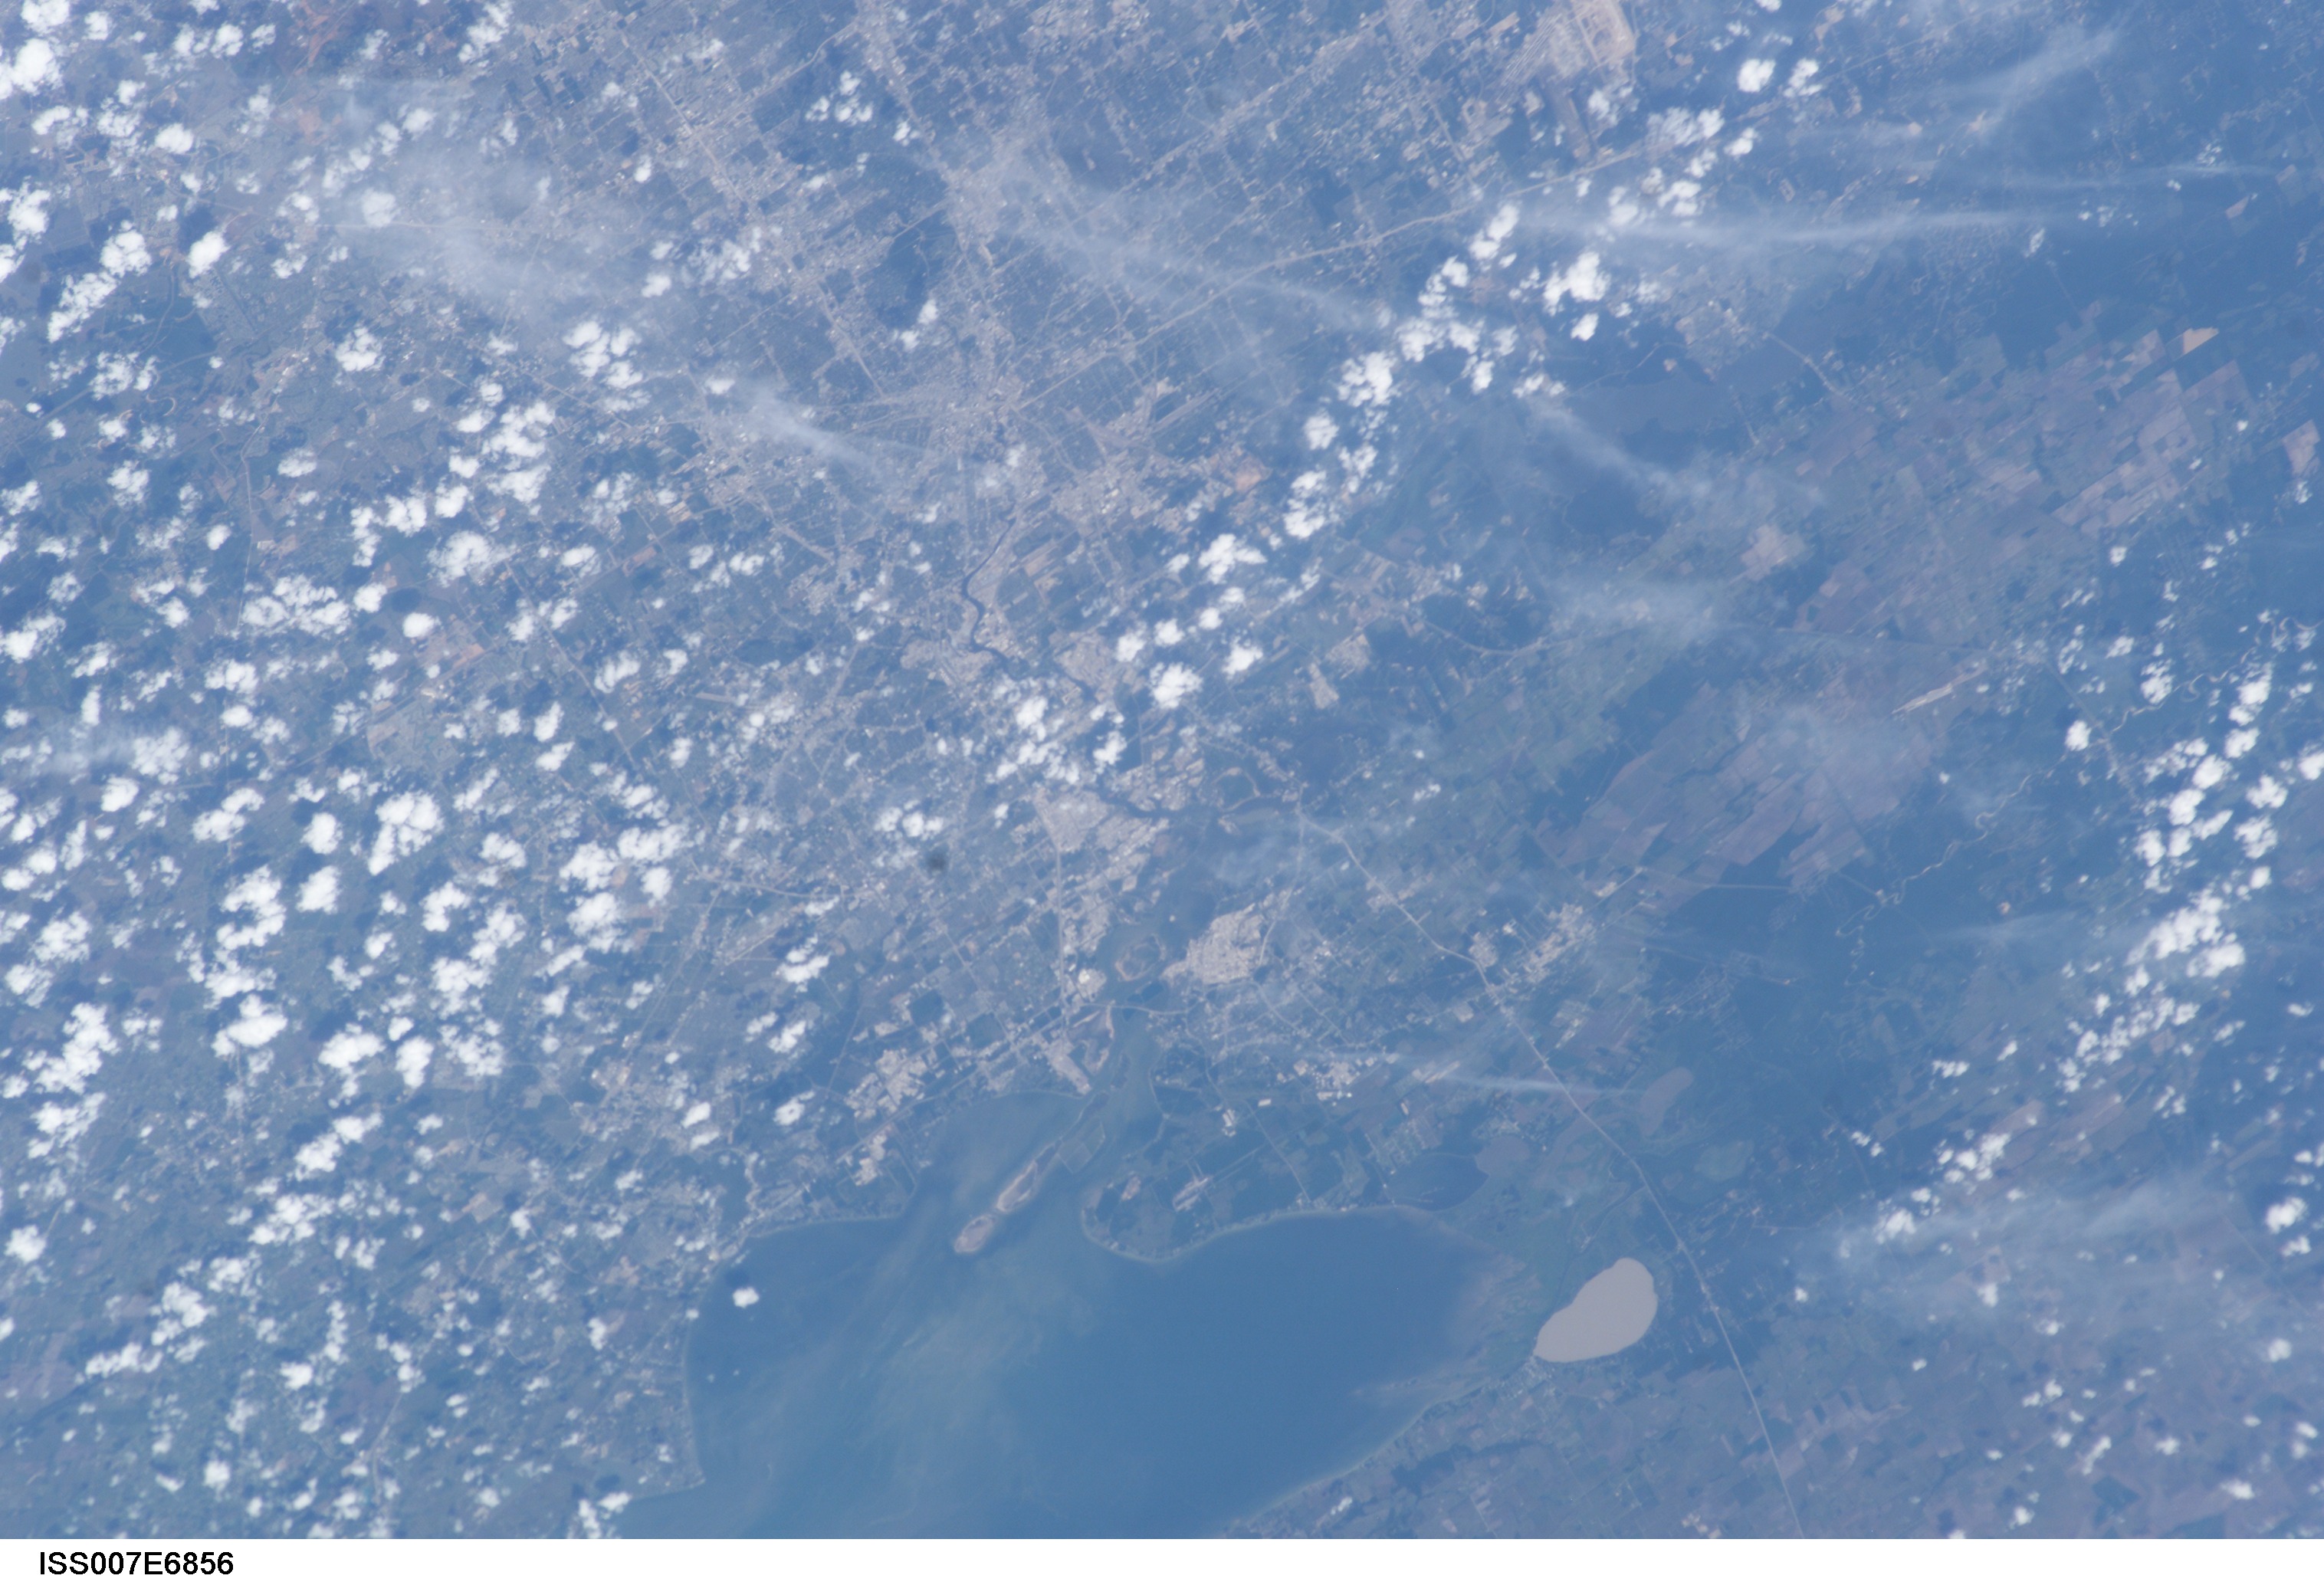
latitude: 30.0
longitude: -95.0
